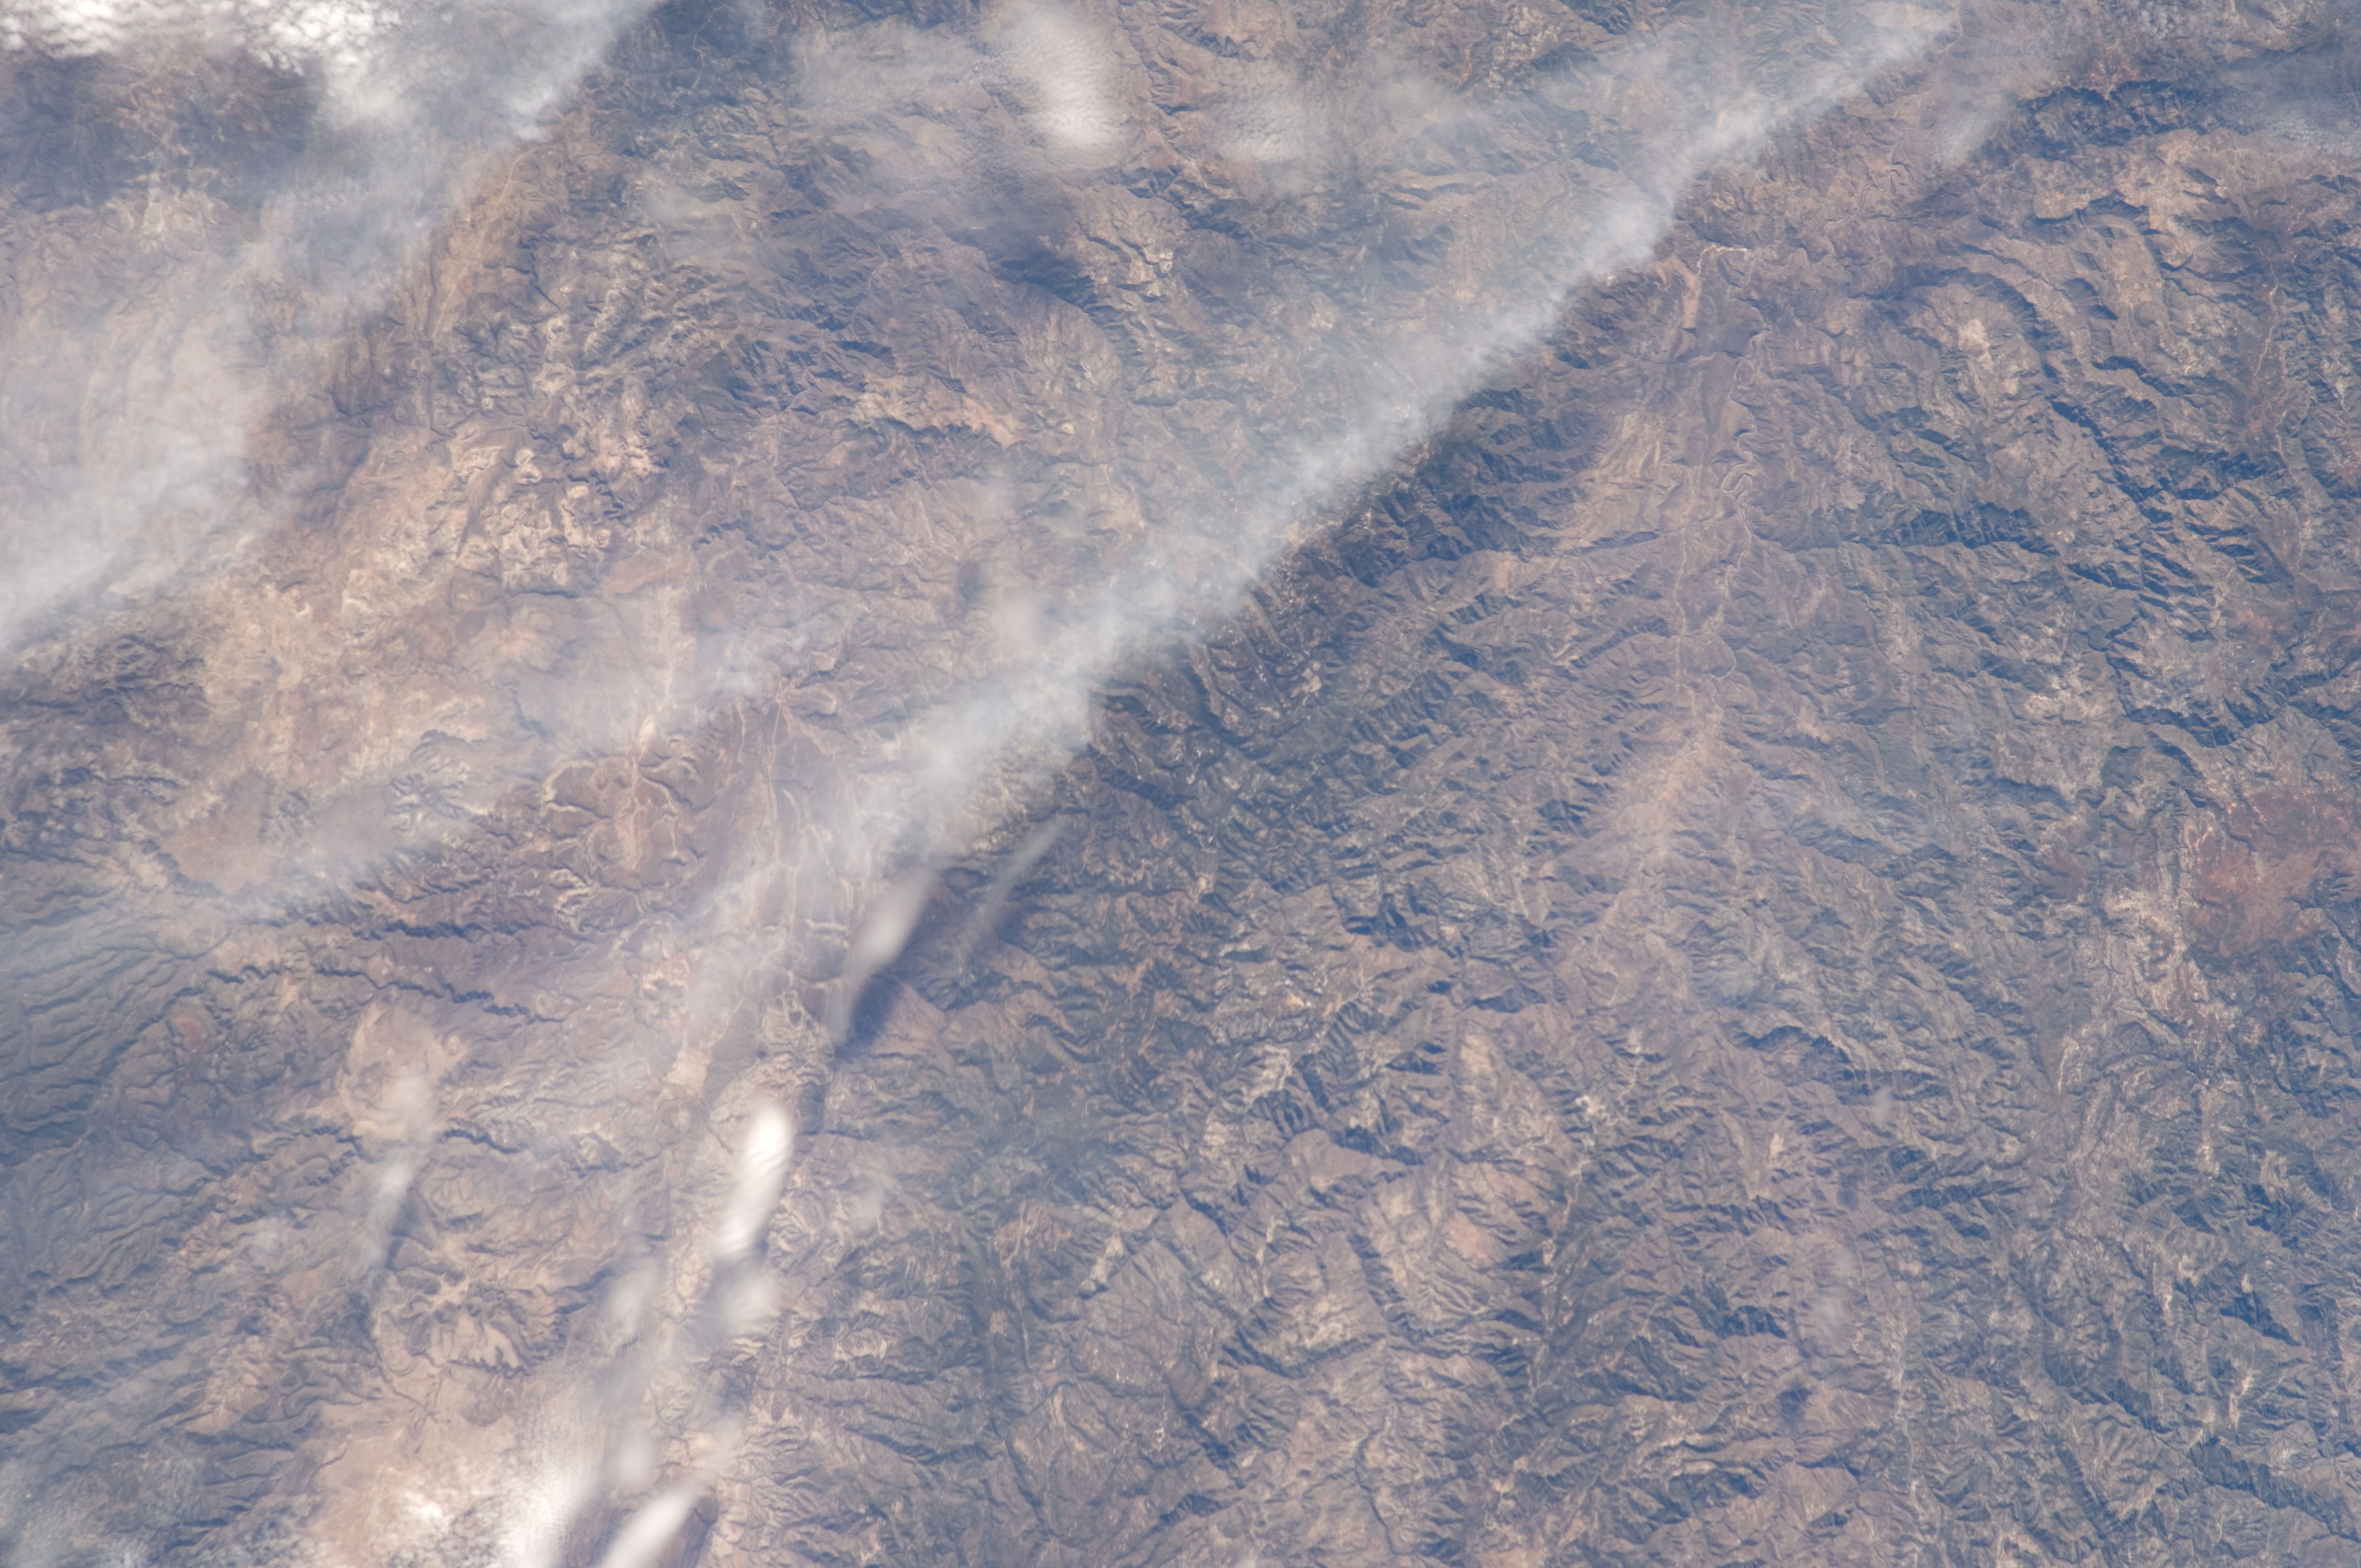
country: MEXICO
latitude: 22.5
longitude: -104.3
